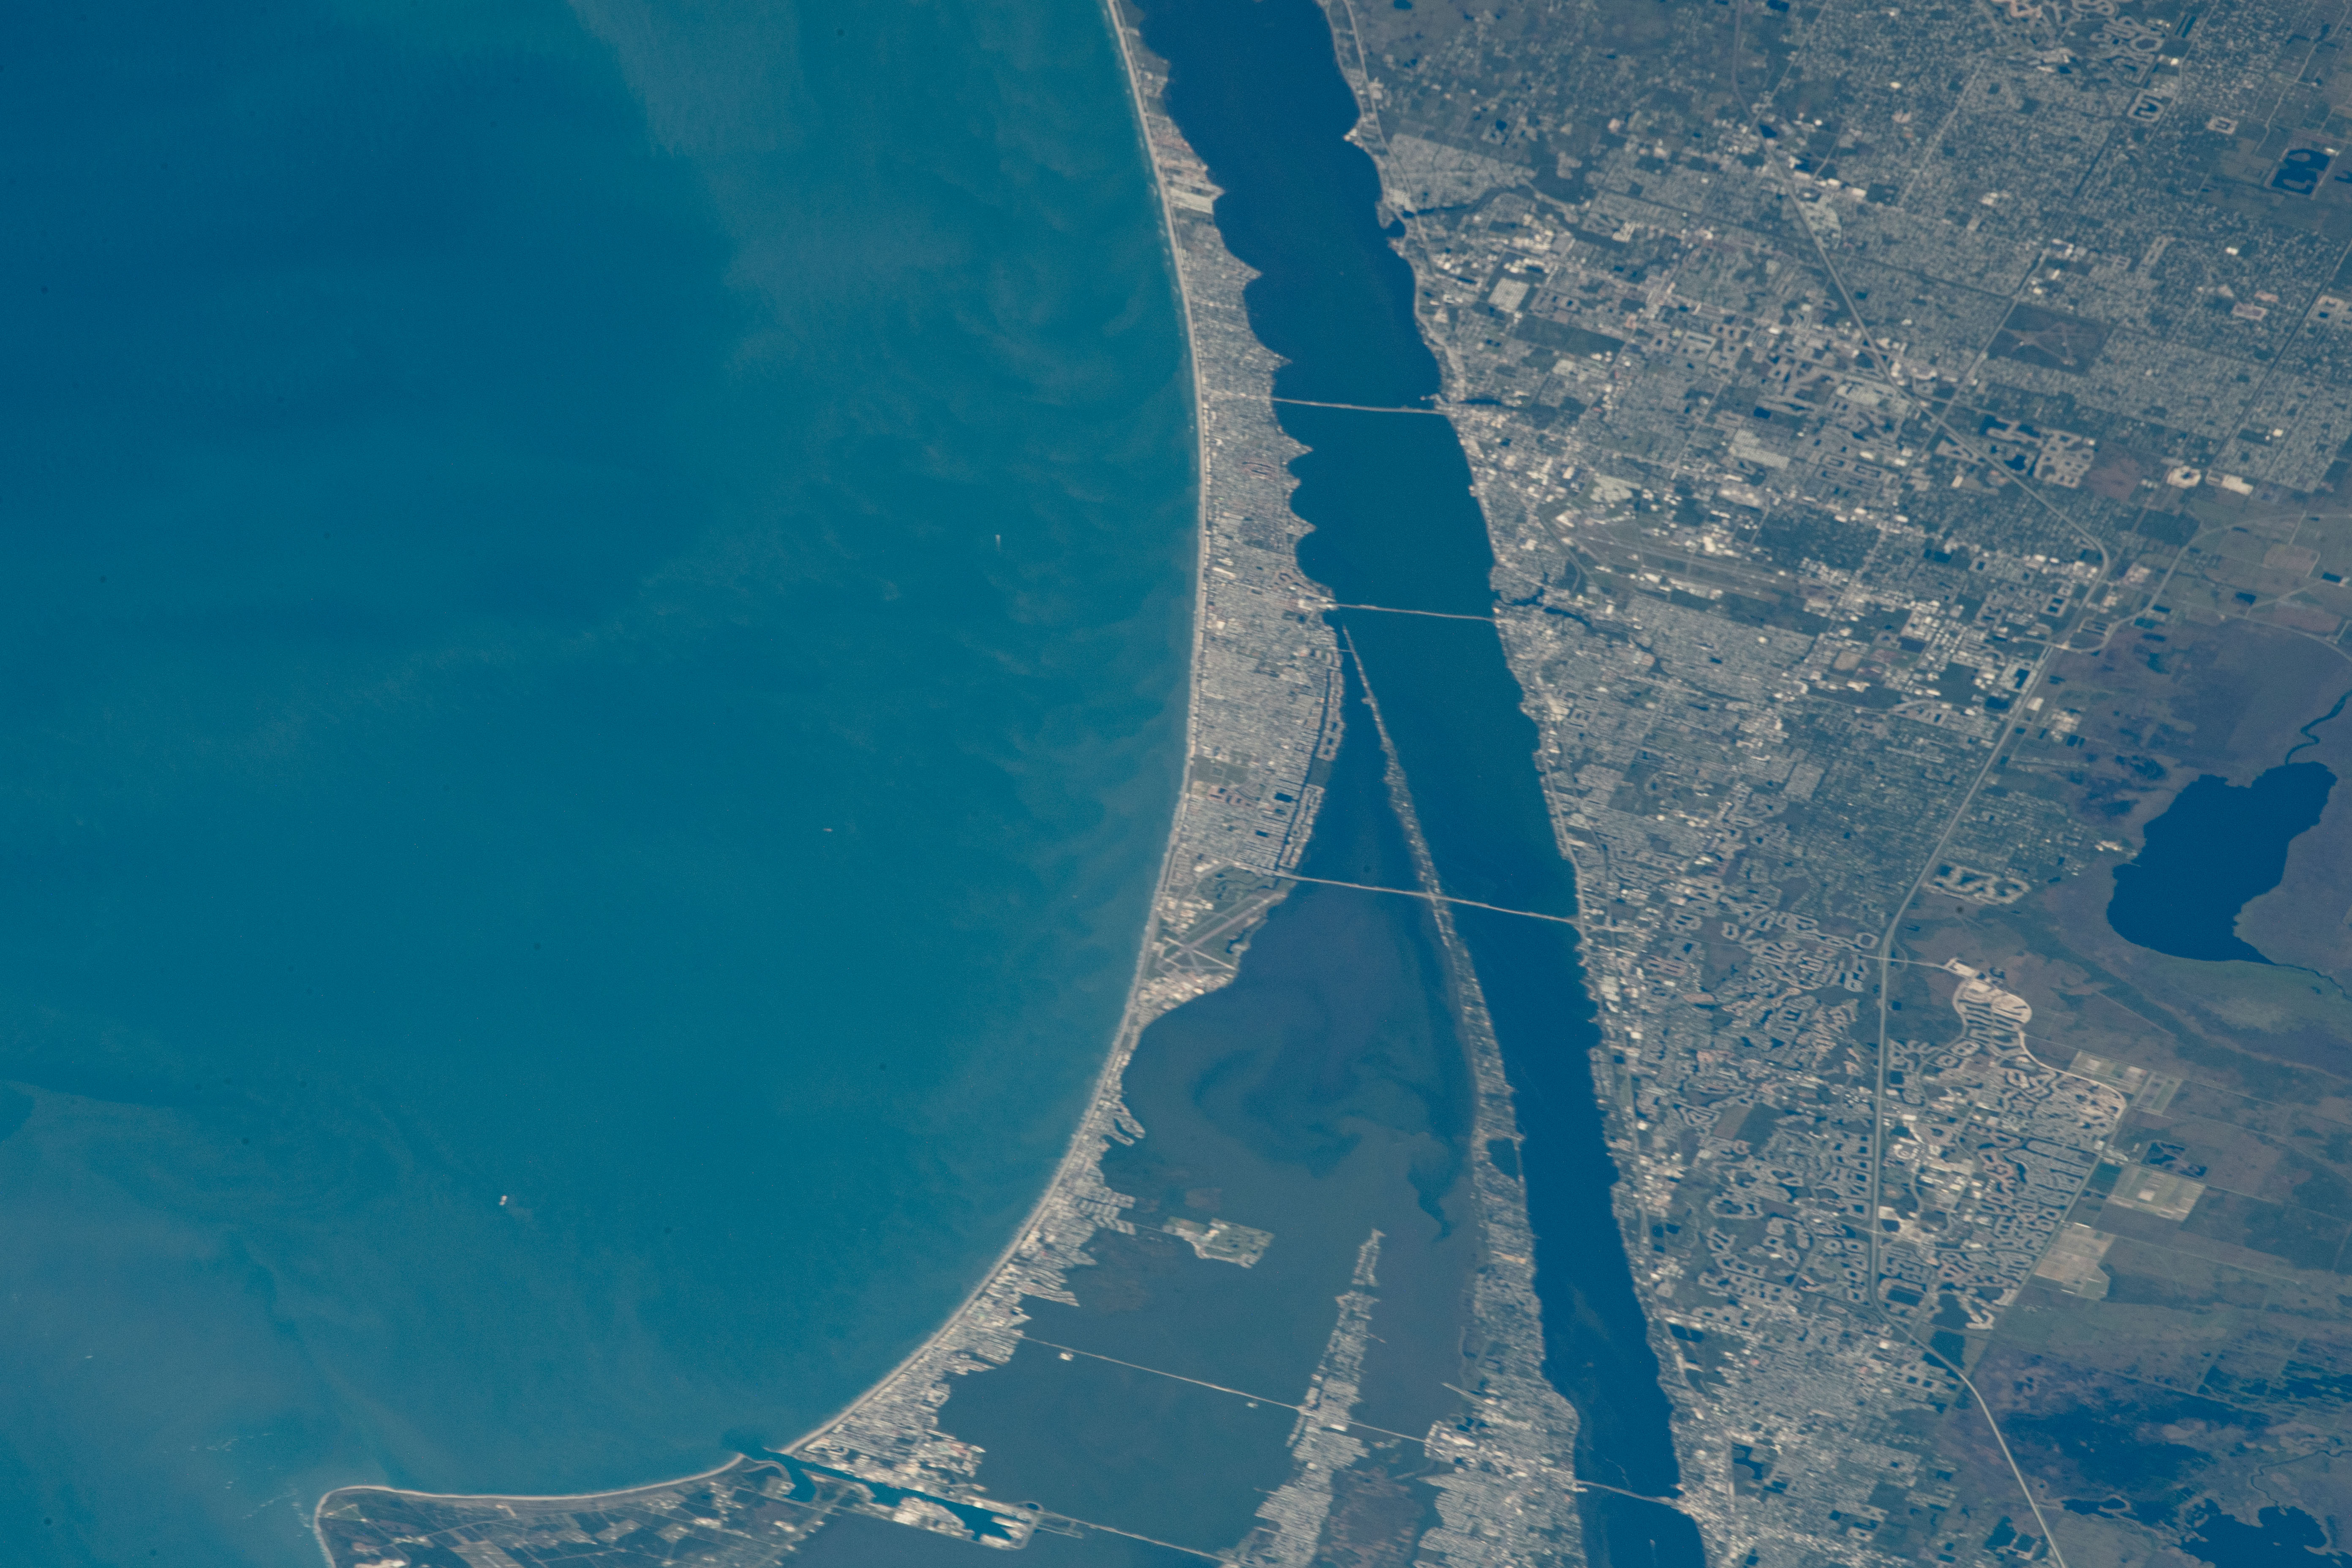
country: USA-FLORIDA
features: INDIAN RIVER, CAPE CANAVERAL, PORT CANAVERAL, CANAVERAL BIGHT
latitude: 28.3
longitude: -80.8
